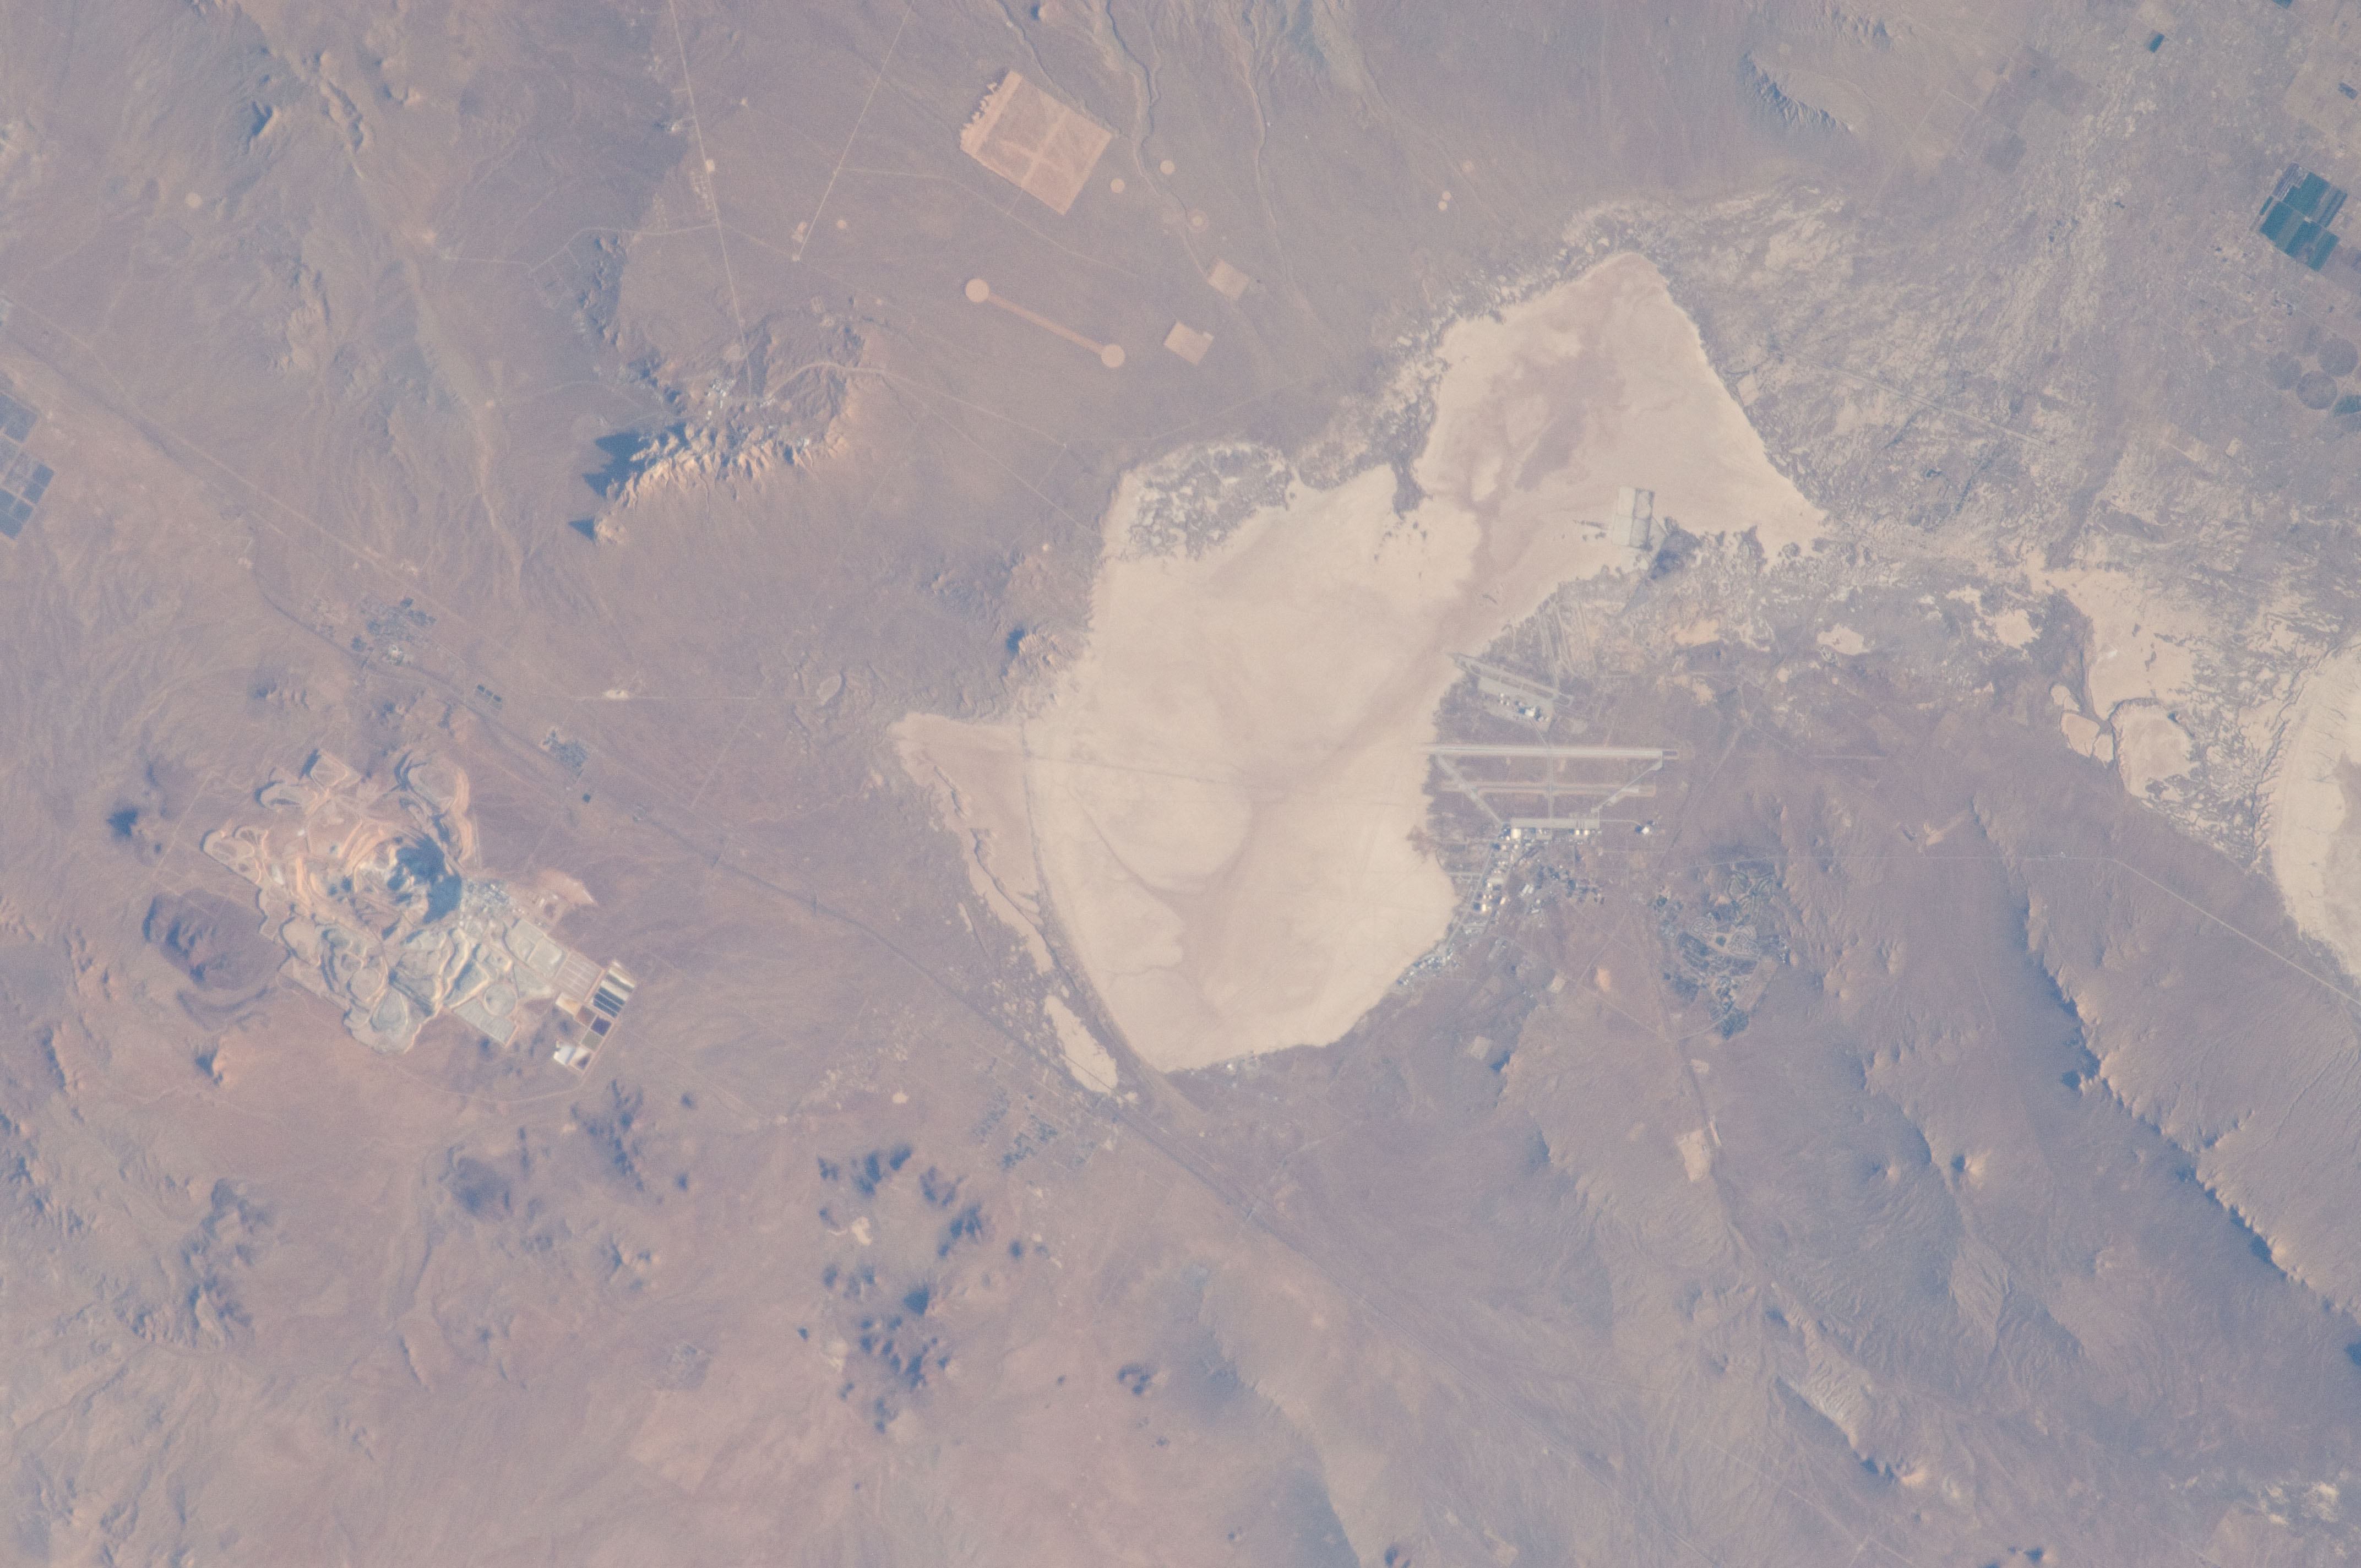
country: USA-CALIFORNIA
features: DES.
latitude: 34.9
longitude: -117.8
